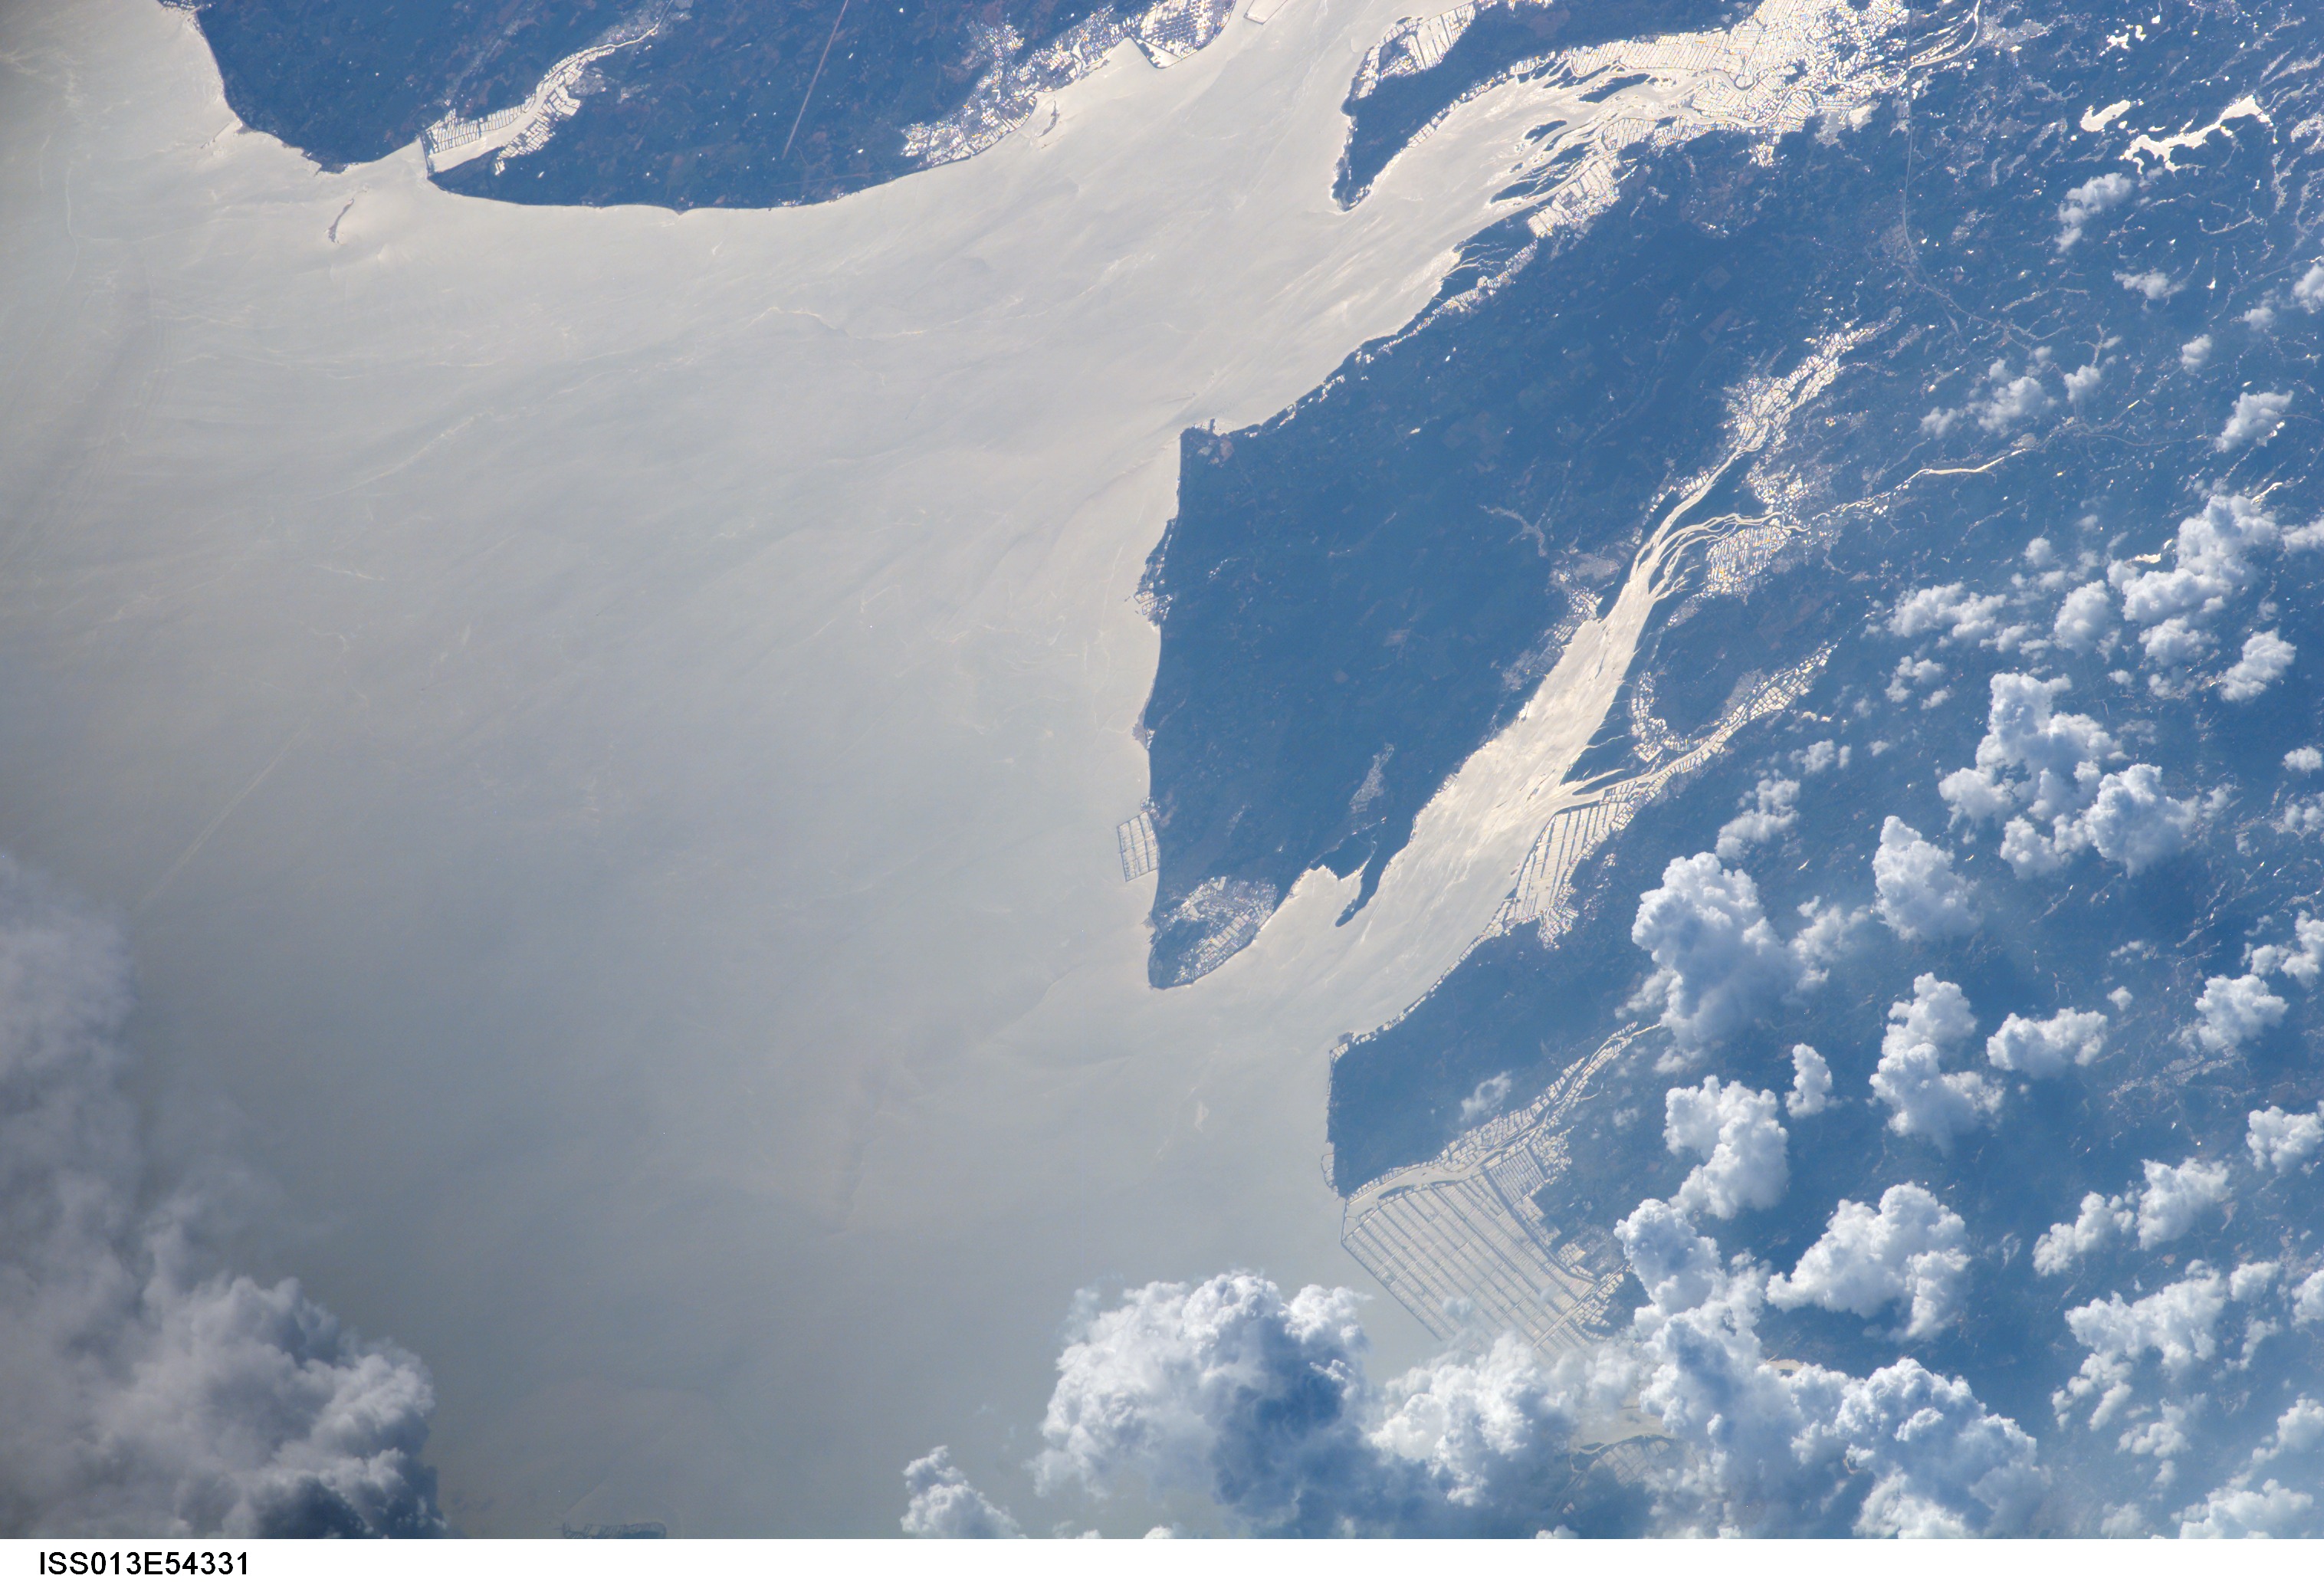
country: CHINA
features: SUNGLINT, GULF OF TONKIN
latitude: 21.6
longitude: 109.8
